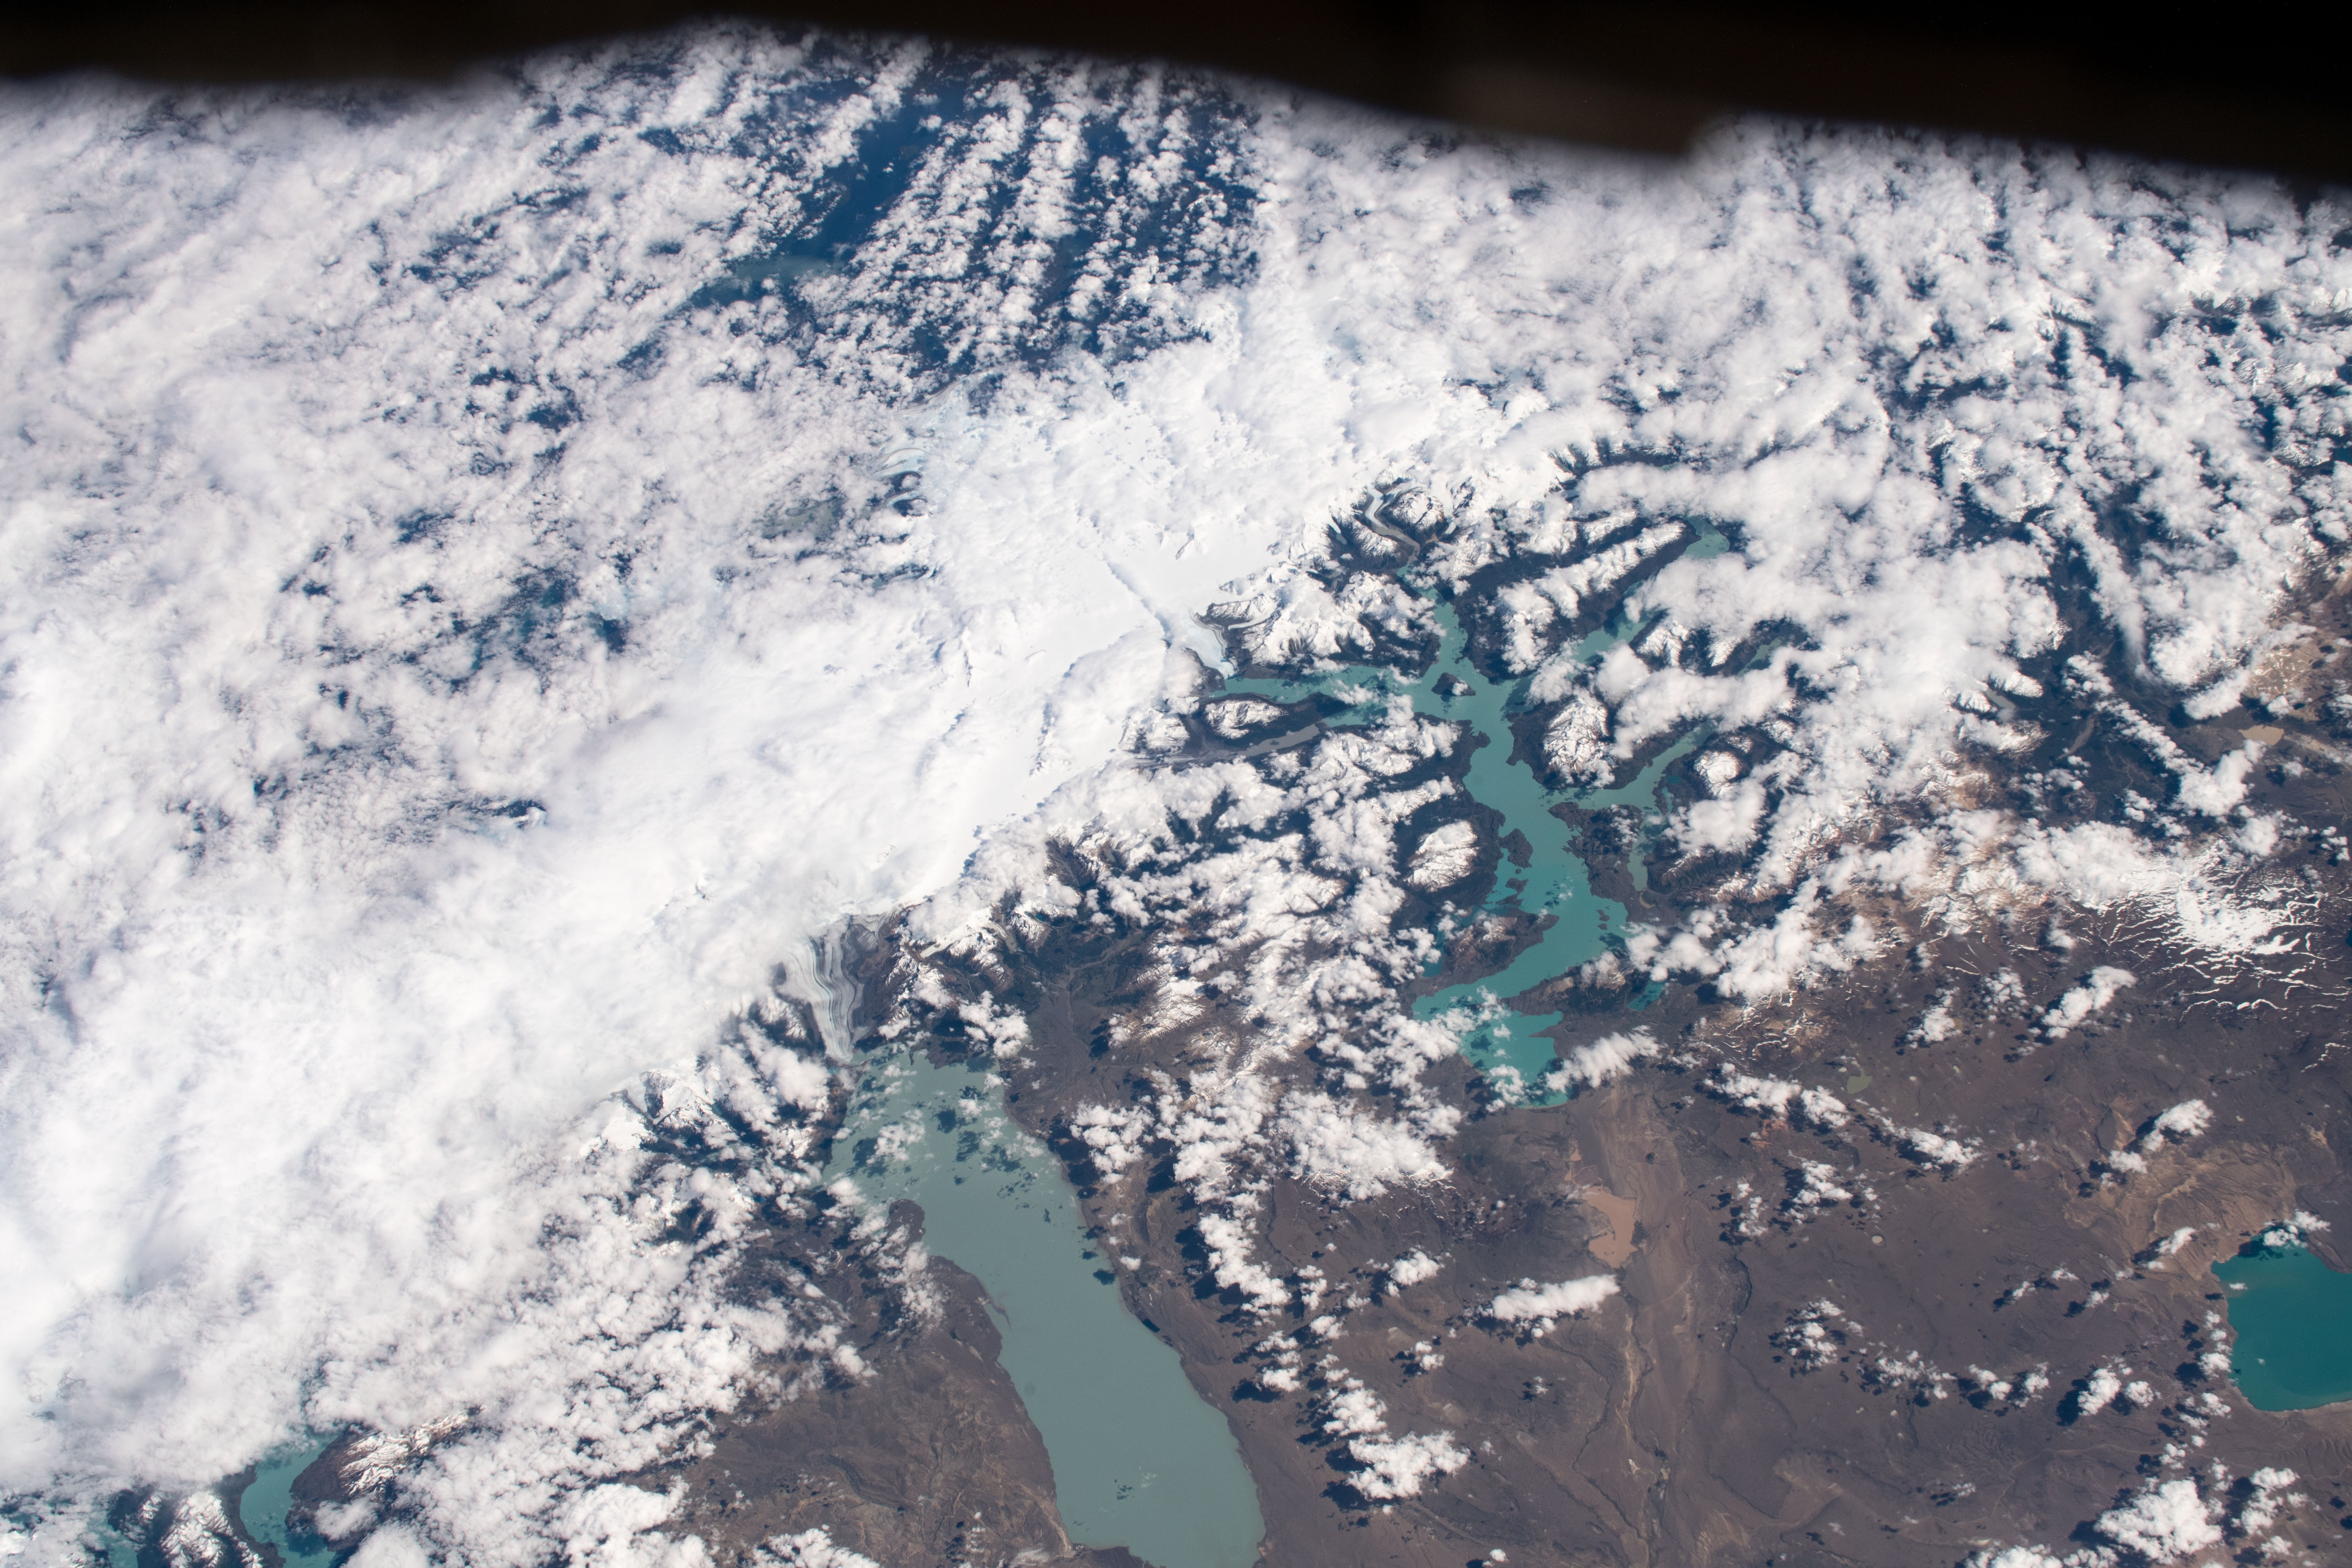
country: CHILE
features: SOUTHERN PATAGONIA ICEFIELDS, OHIGGINS/SAN MARTIN LAKE, VIEDMA LAKE, CARDIEL LAKE
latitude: -49.0
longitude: -73.0
